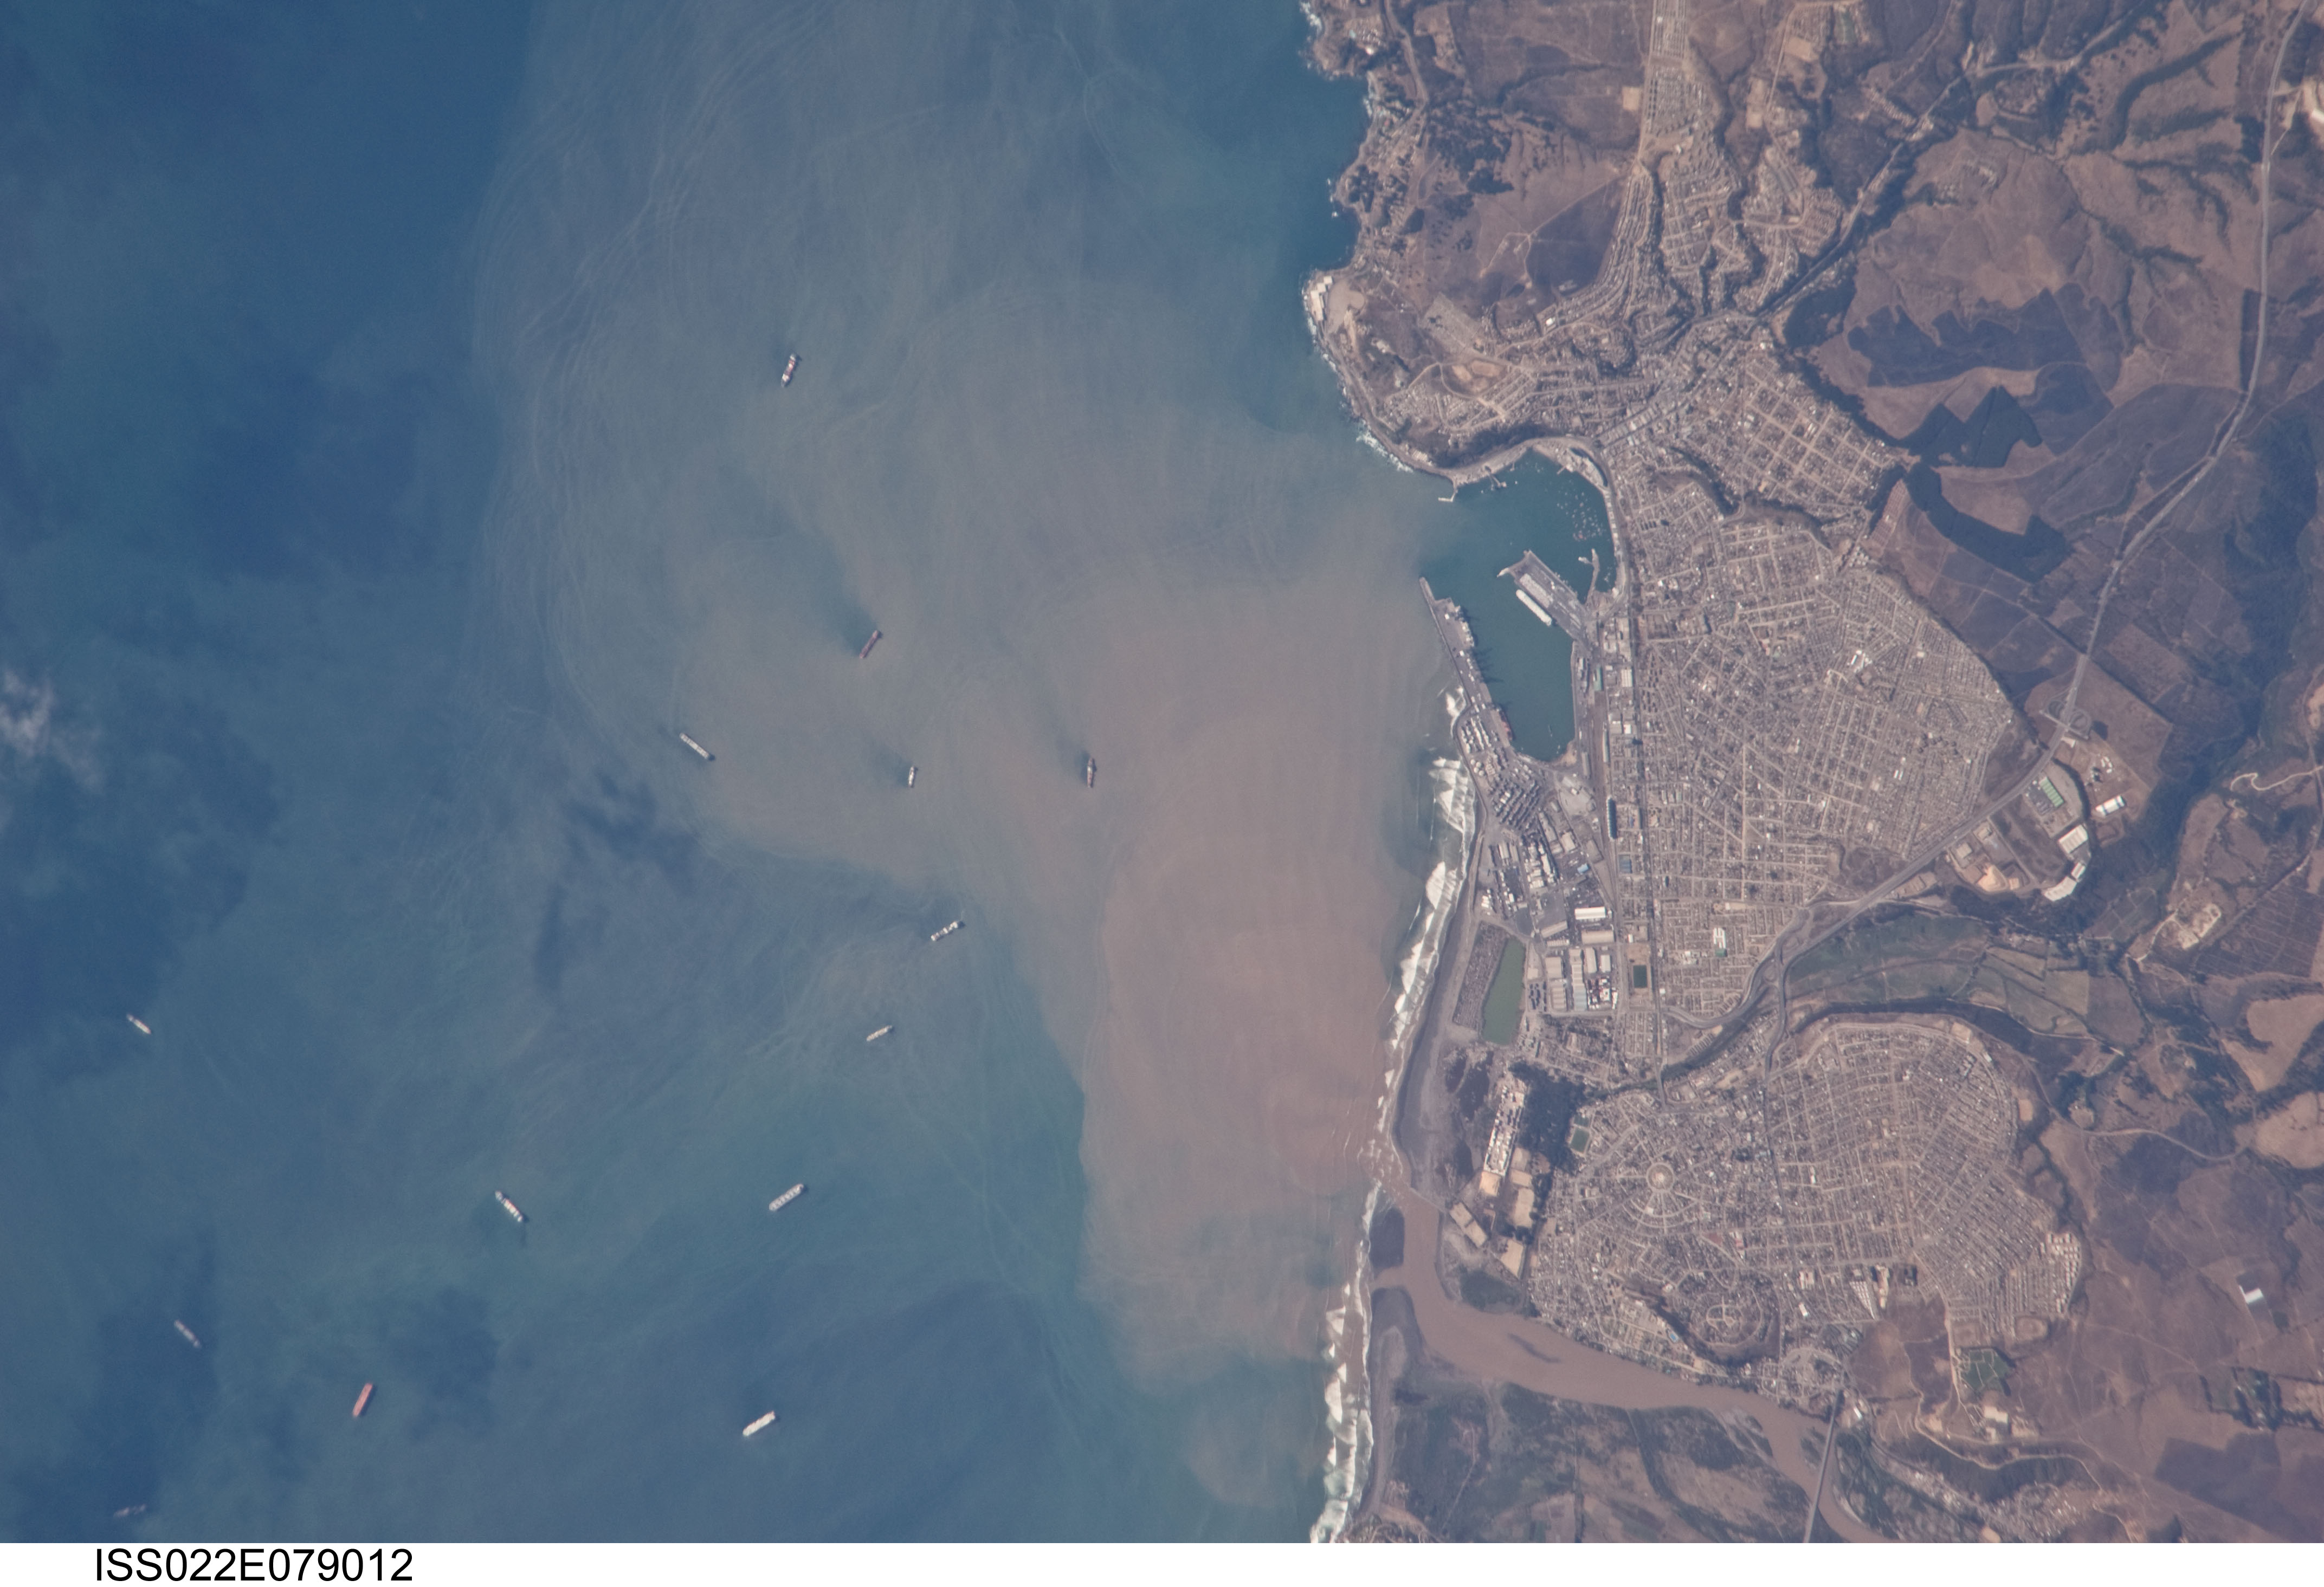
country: CHILE
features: SAN ANTONIO, MAIPO R., PORT, SHIPS, SED.
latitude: -33.6
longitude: -71.6
